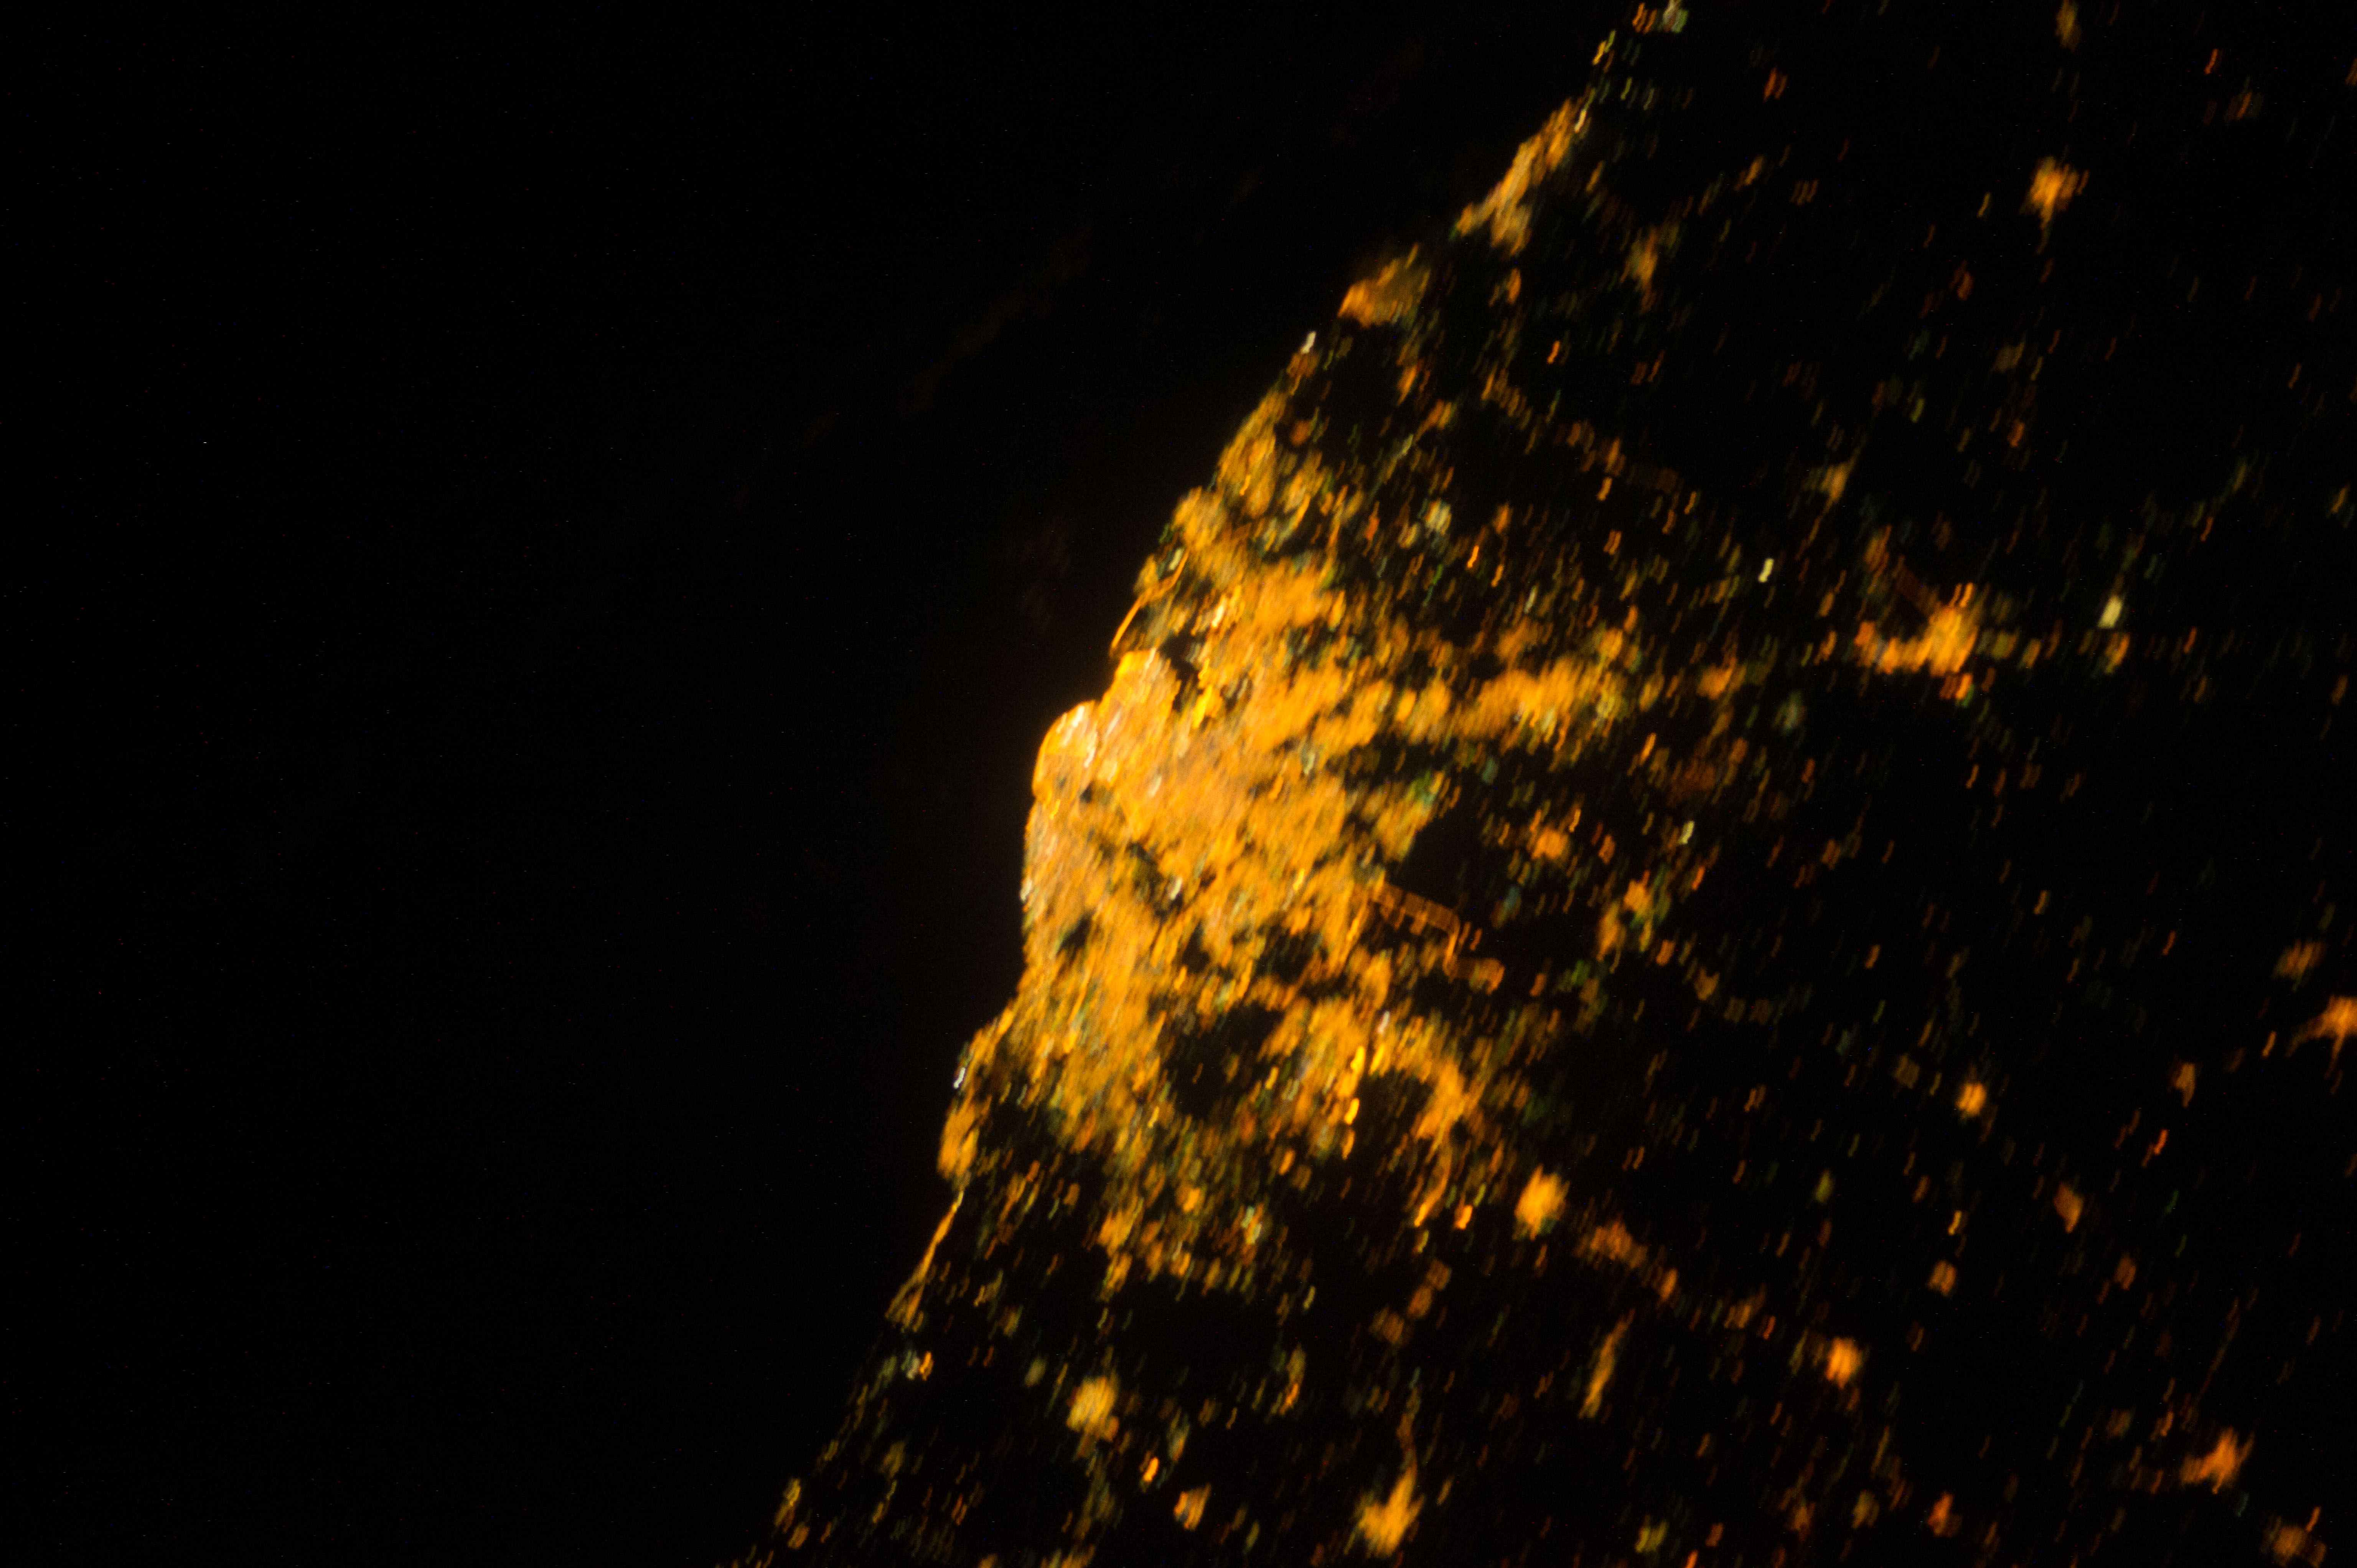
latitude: 23.2
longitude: -82.4
